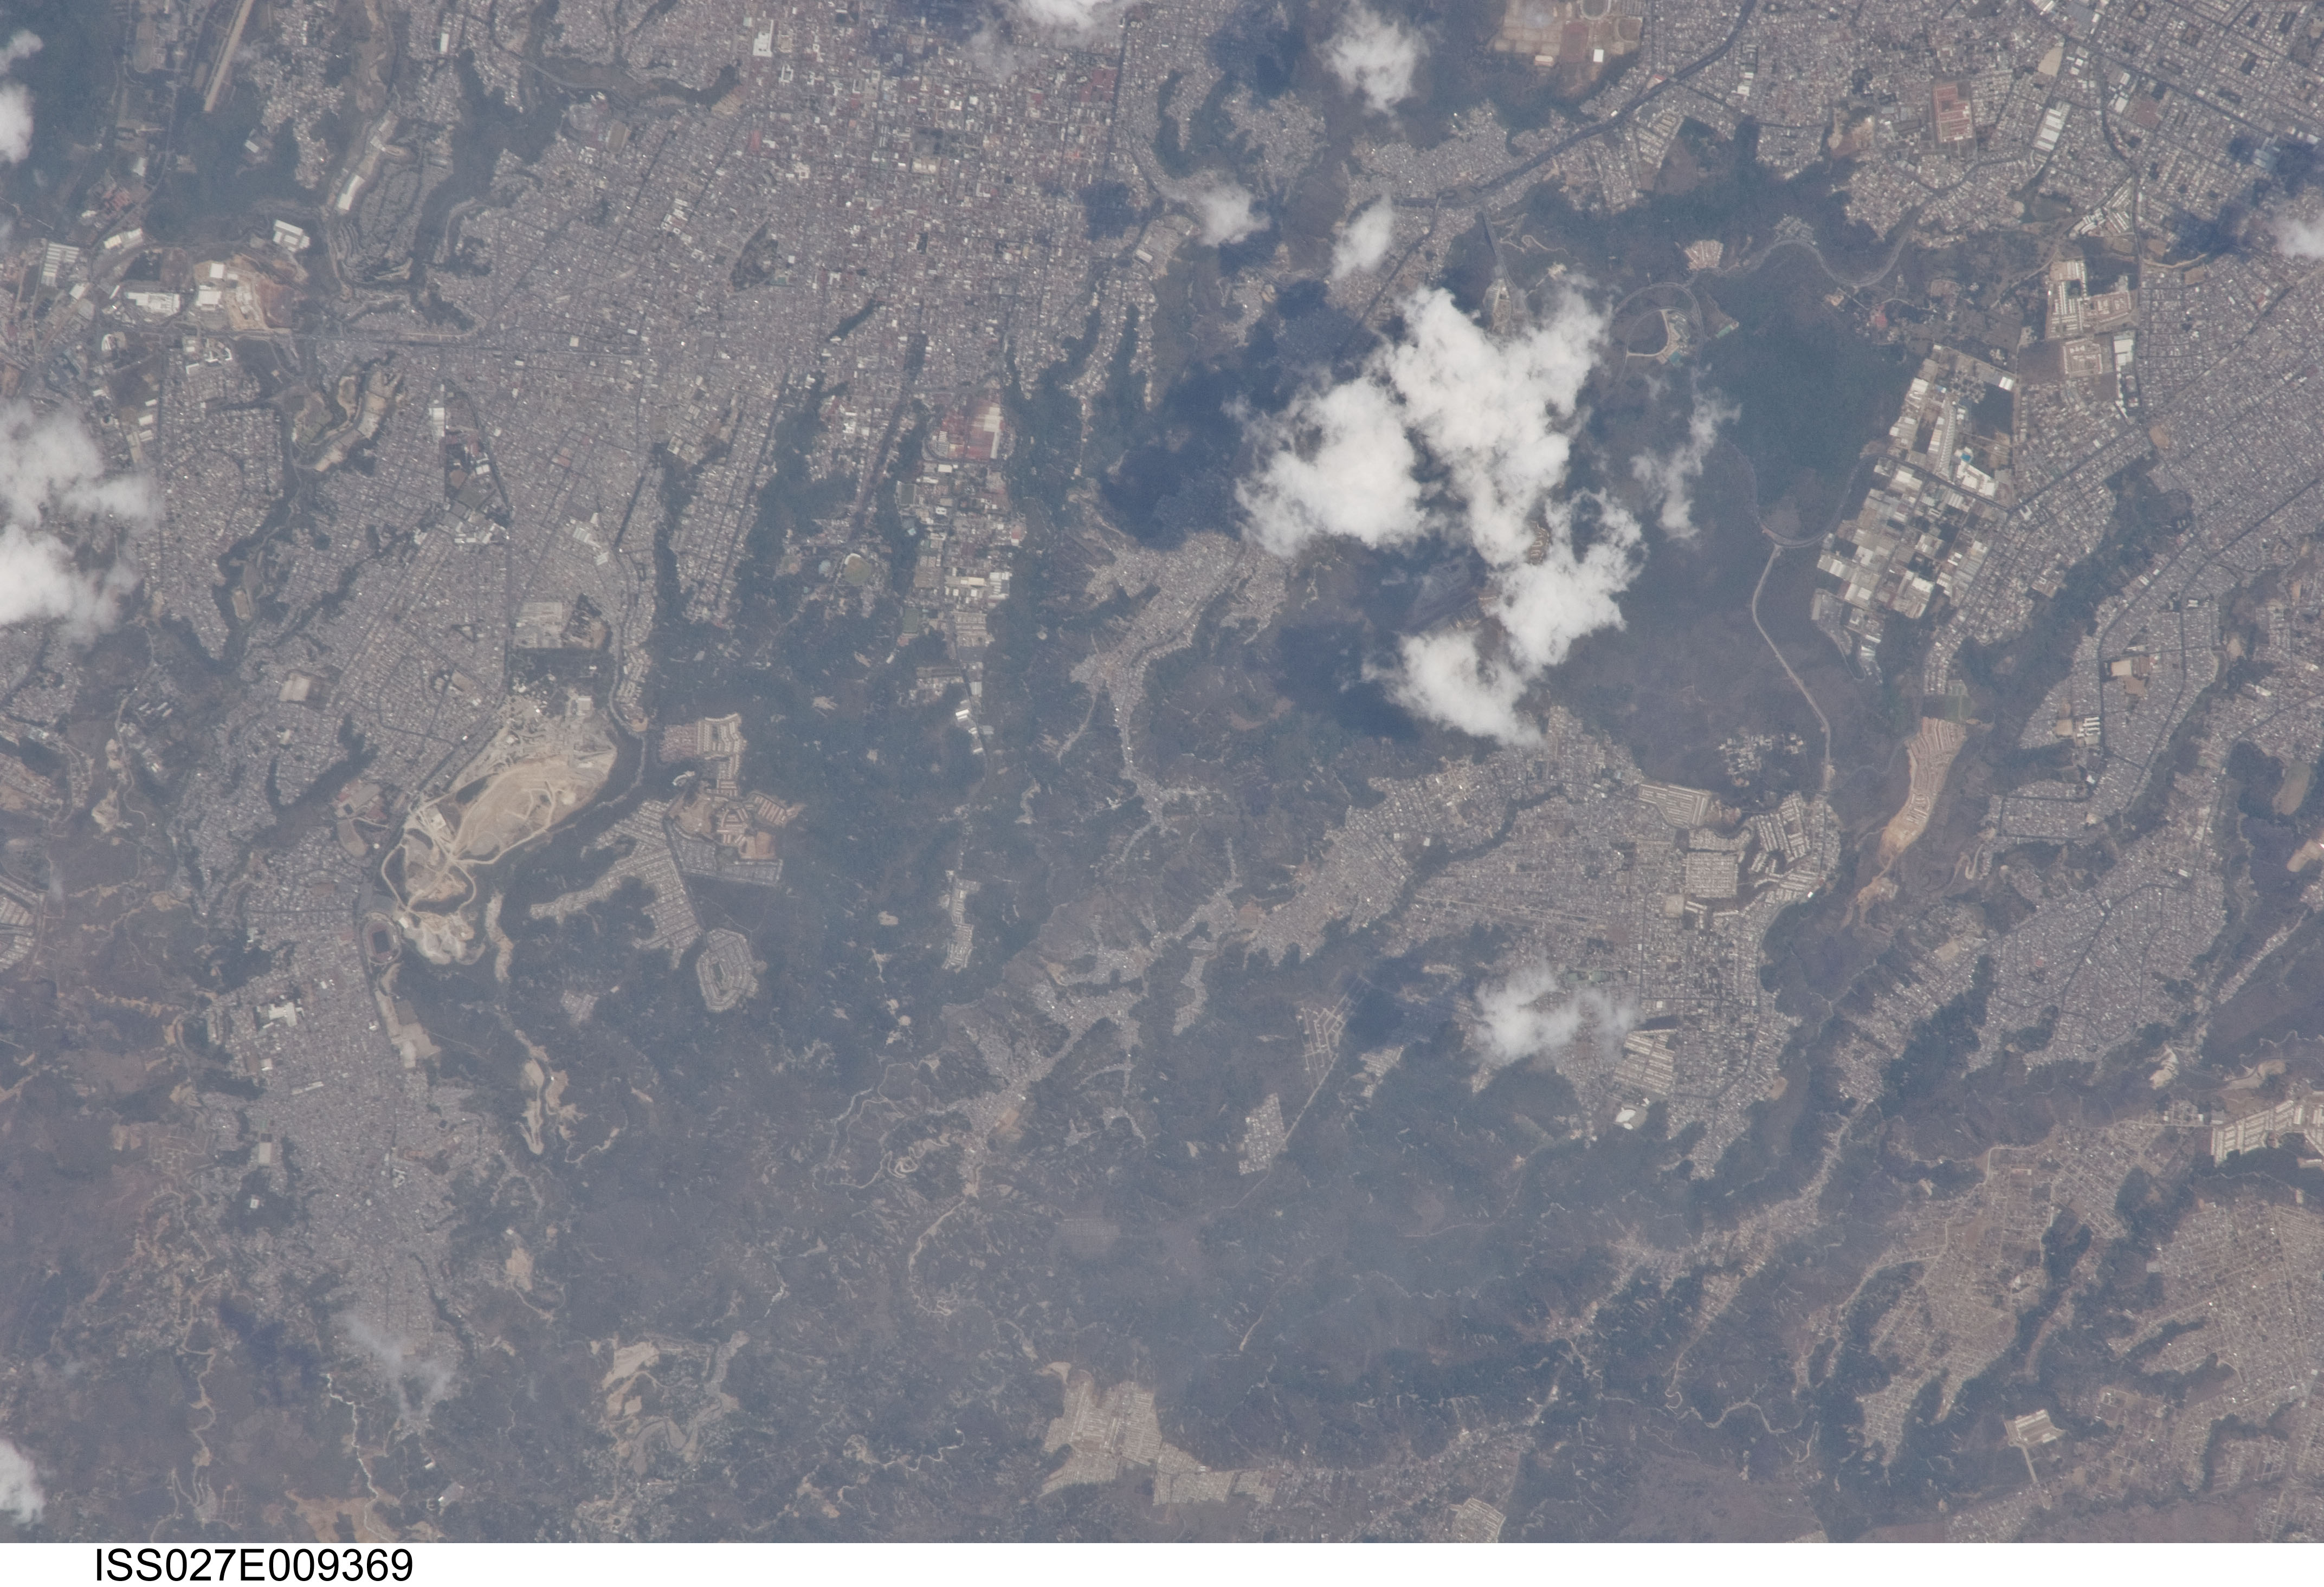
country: GUATEMALA
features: NORTHERN GUATAMALA CITY
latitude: 14.7
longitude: -90.5
